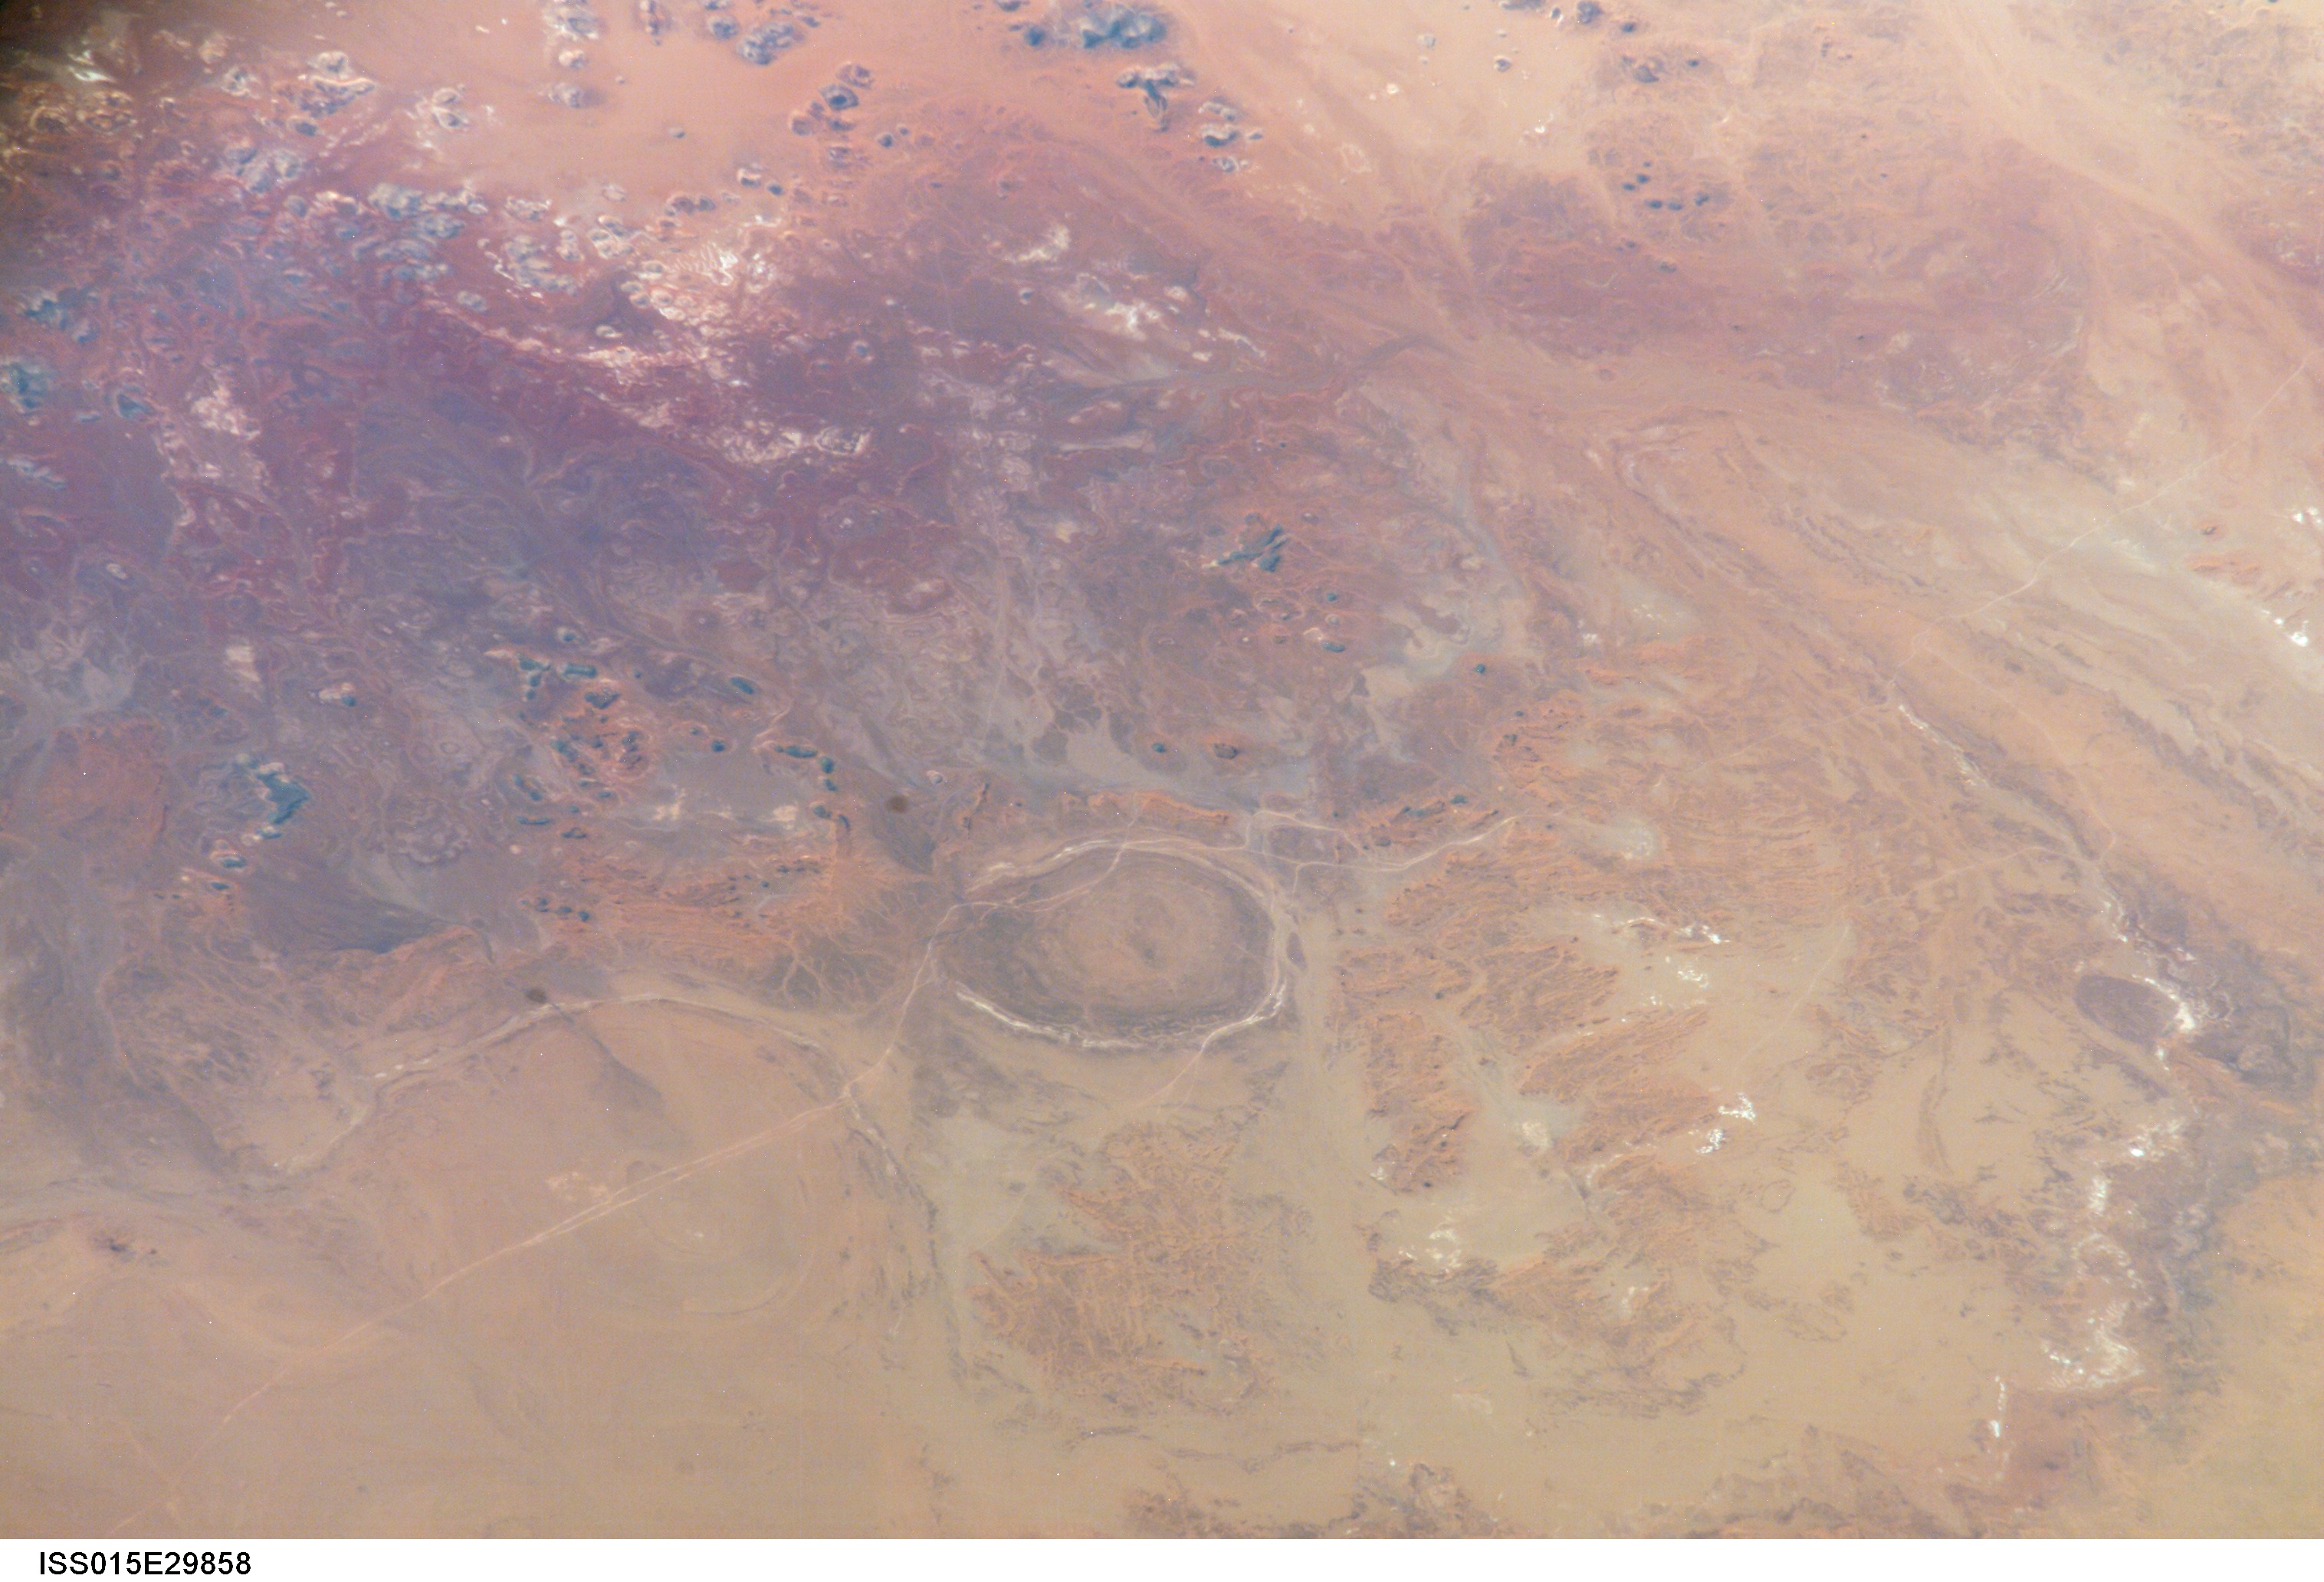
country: LIBYA
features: CIRCULAR FEATURE, SAND, LAVA
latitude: 24.3
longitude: 24.7
